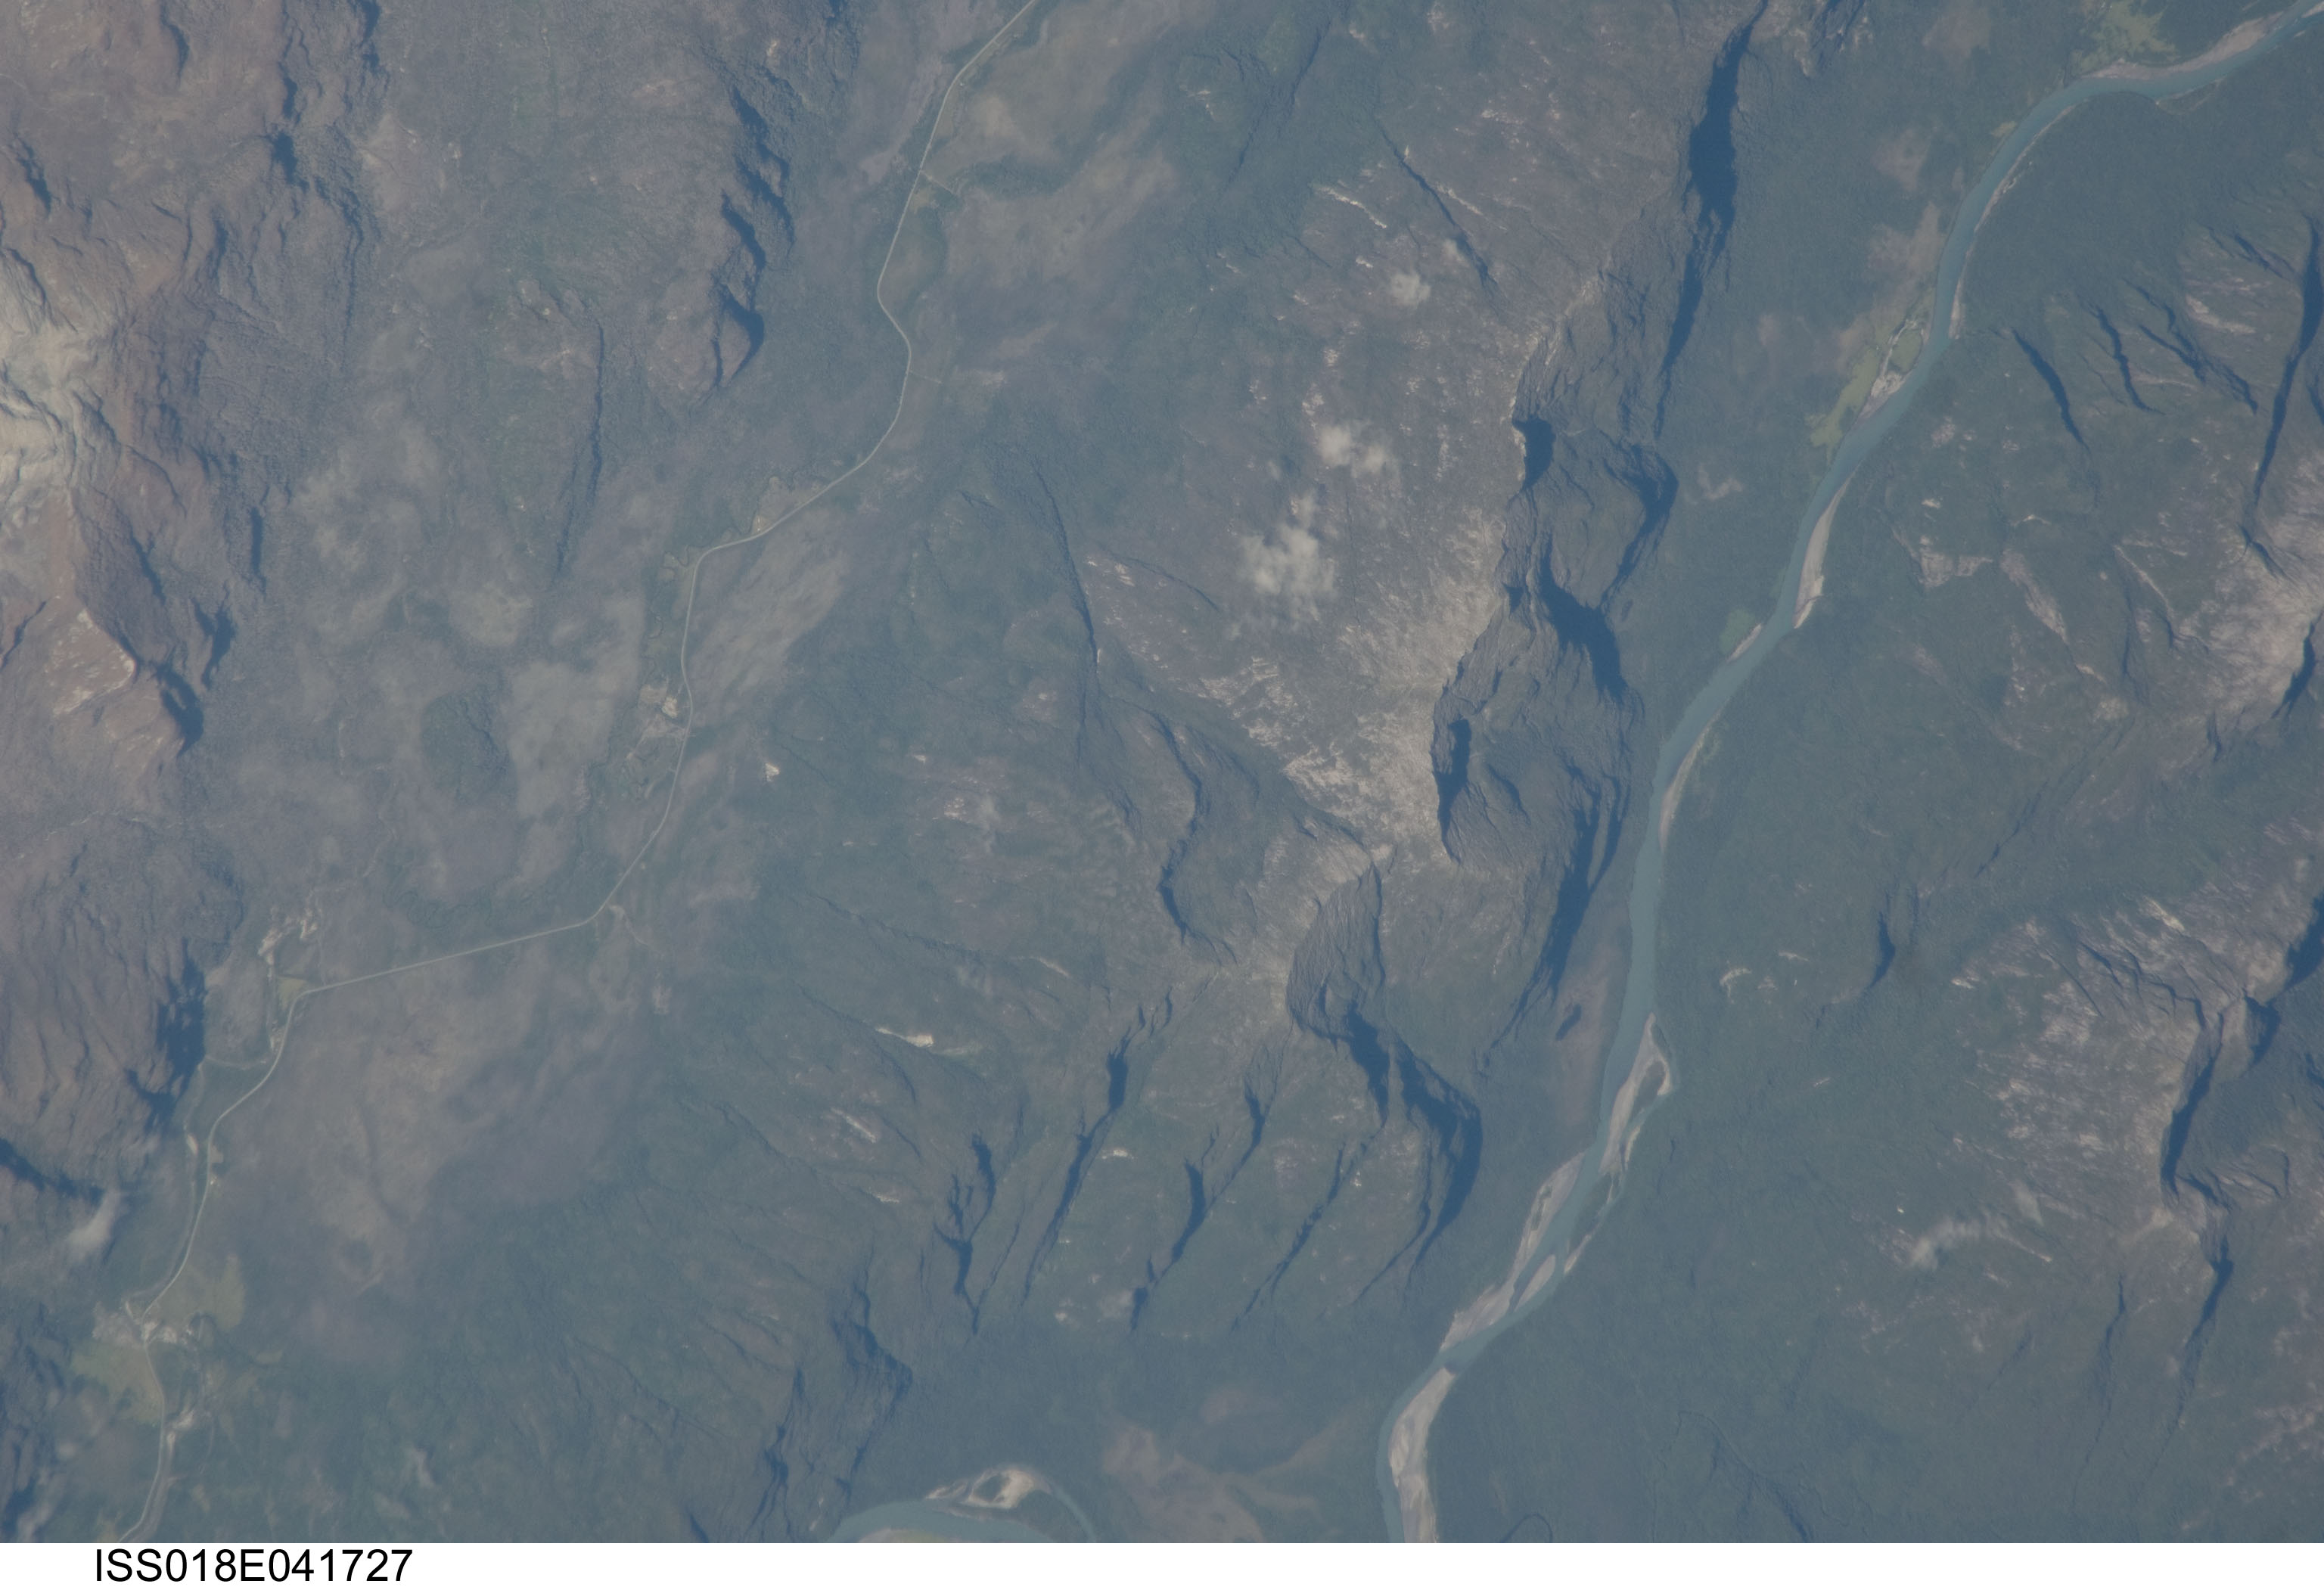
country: CHILE
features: ANDES MTS., R. YELCHO, ROAD, FOREST
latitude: -43.0
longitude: -72.6
